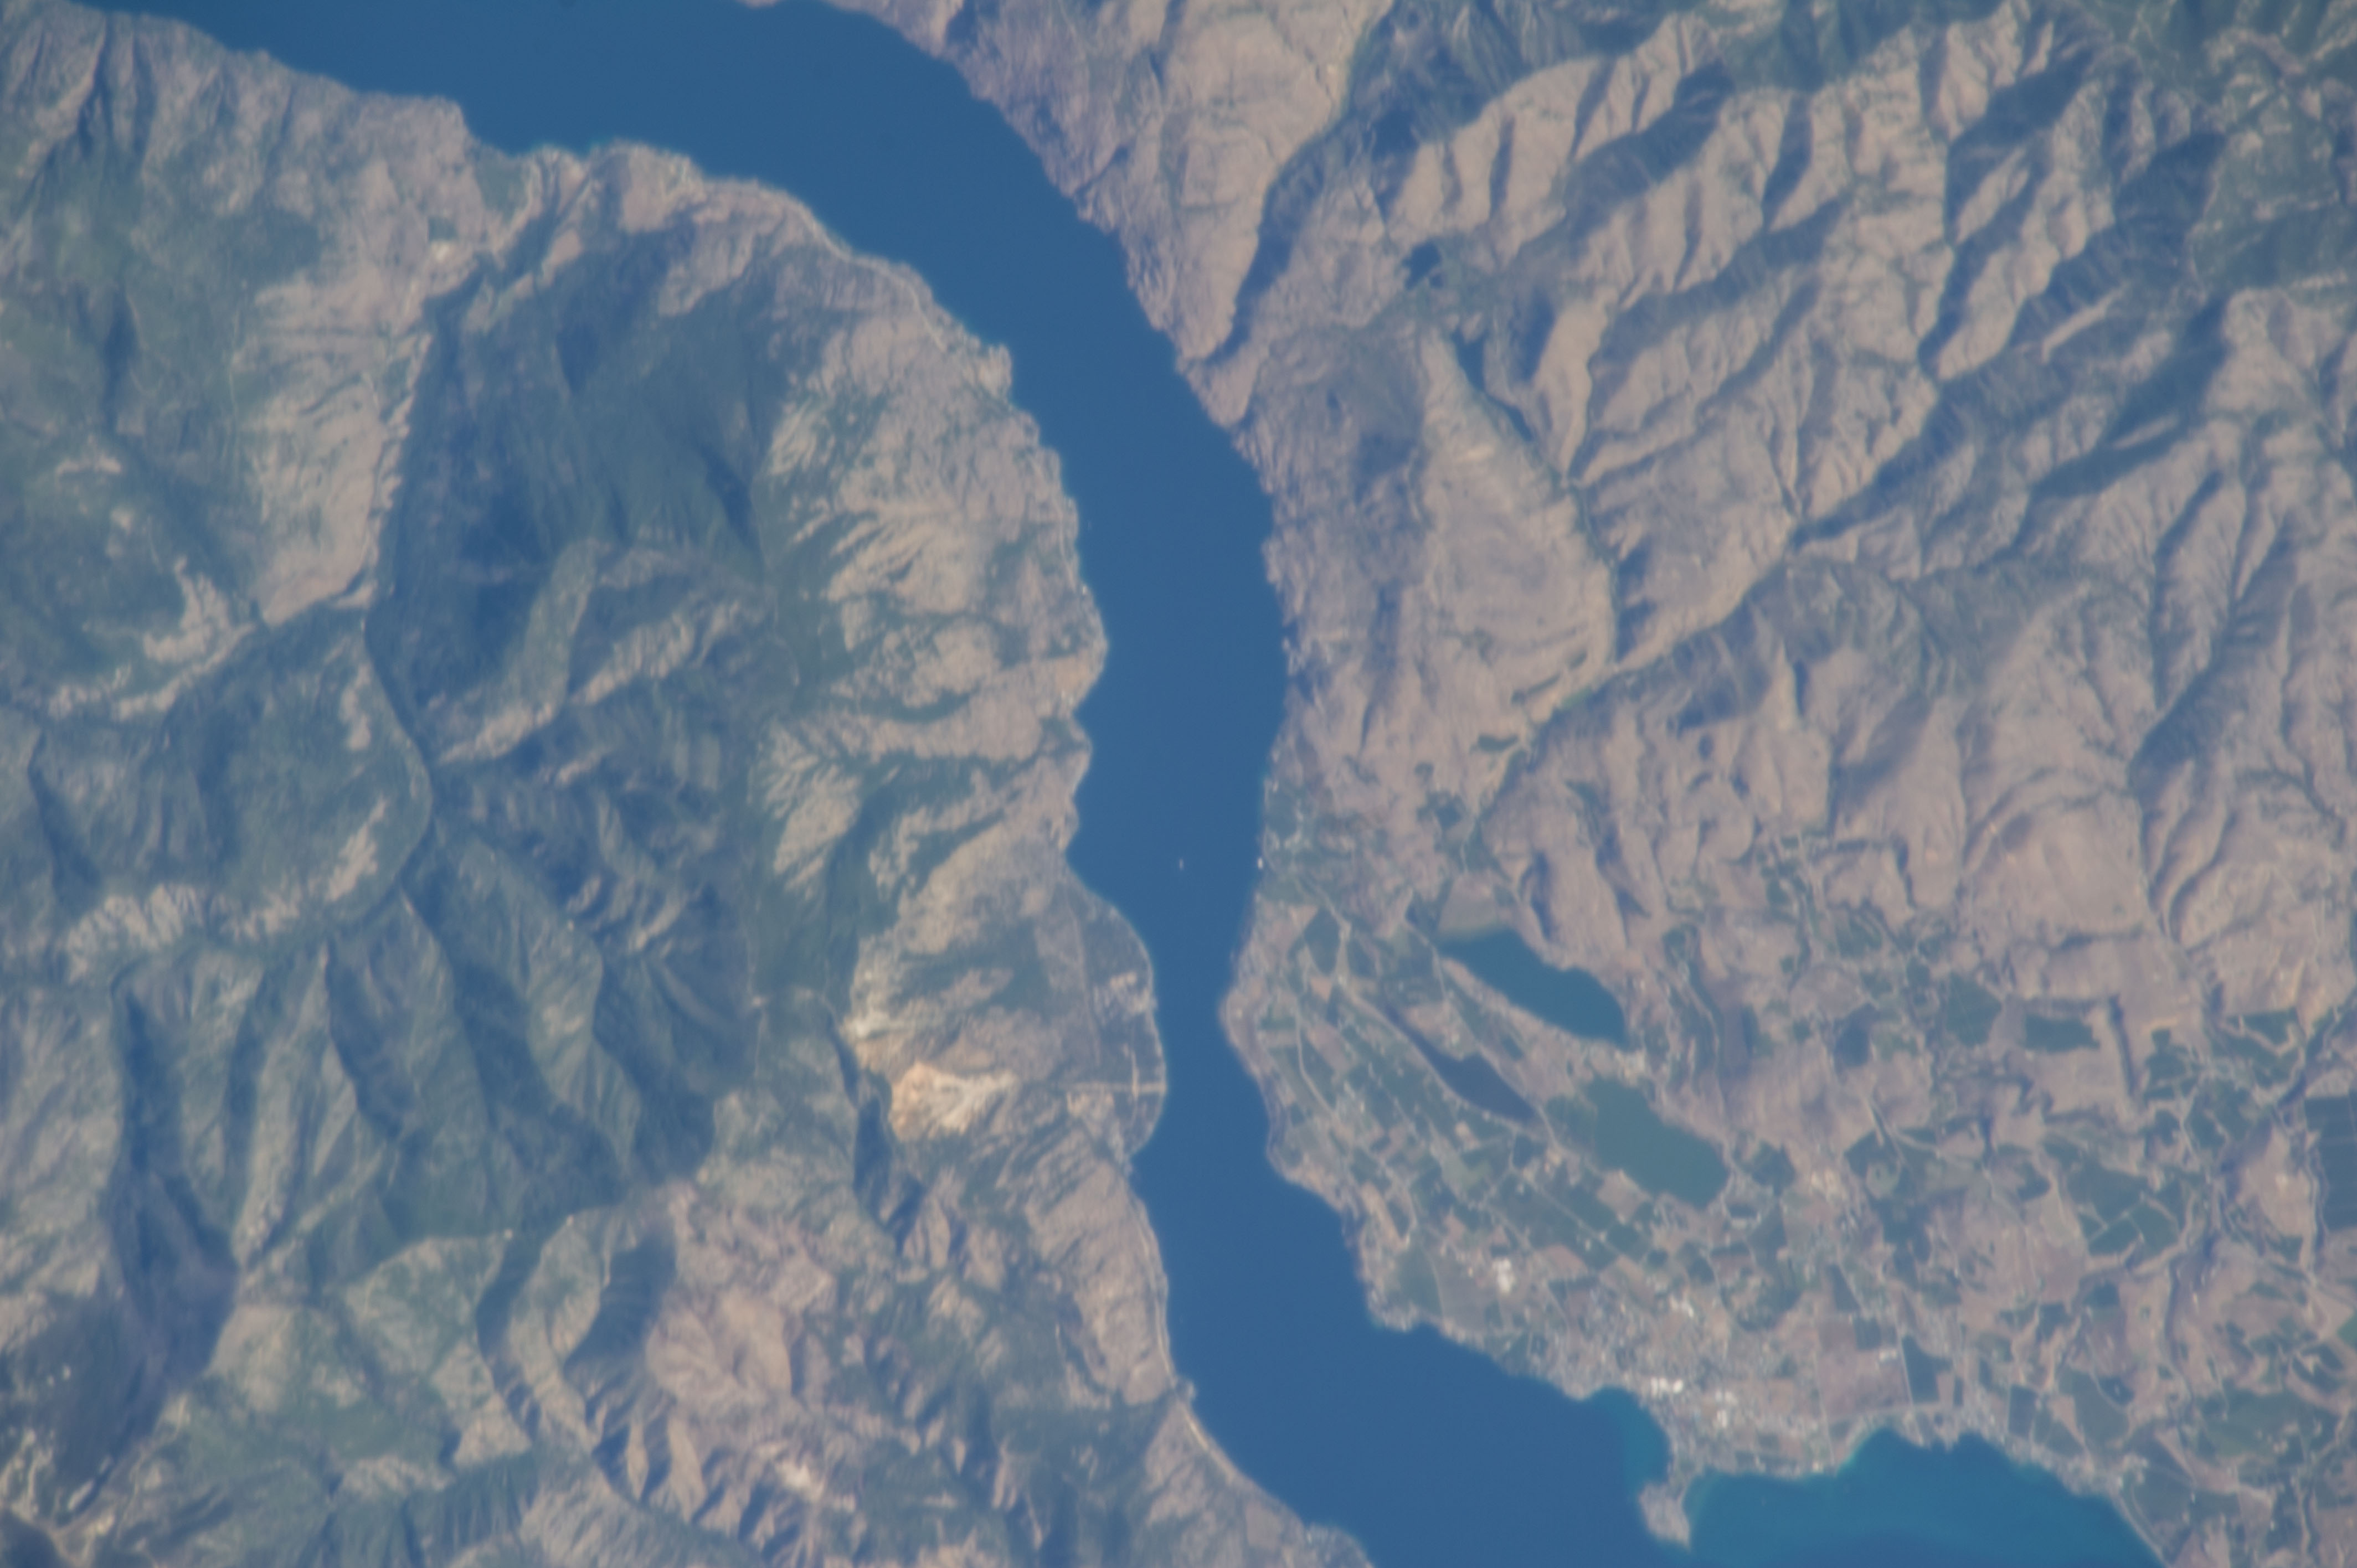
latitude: 47.9
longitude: -120.2
